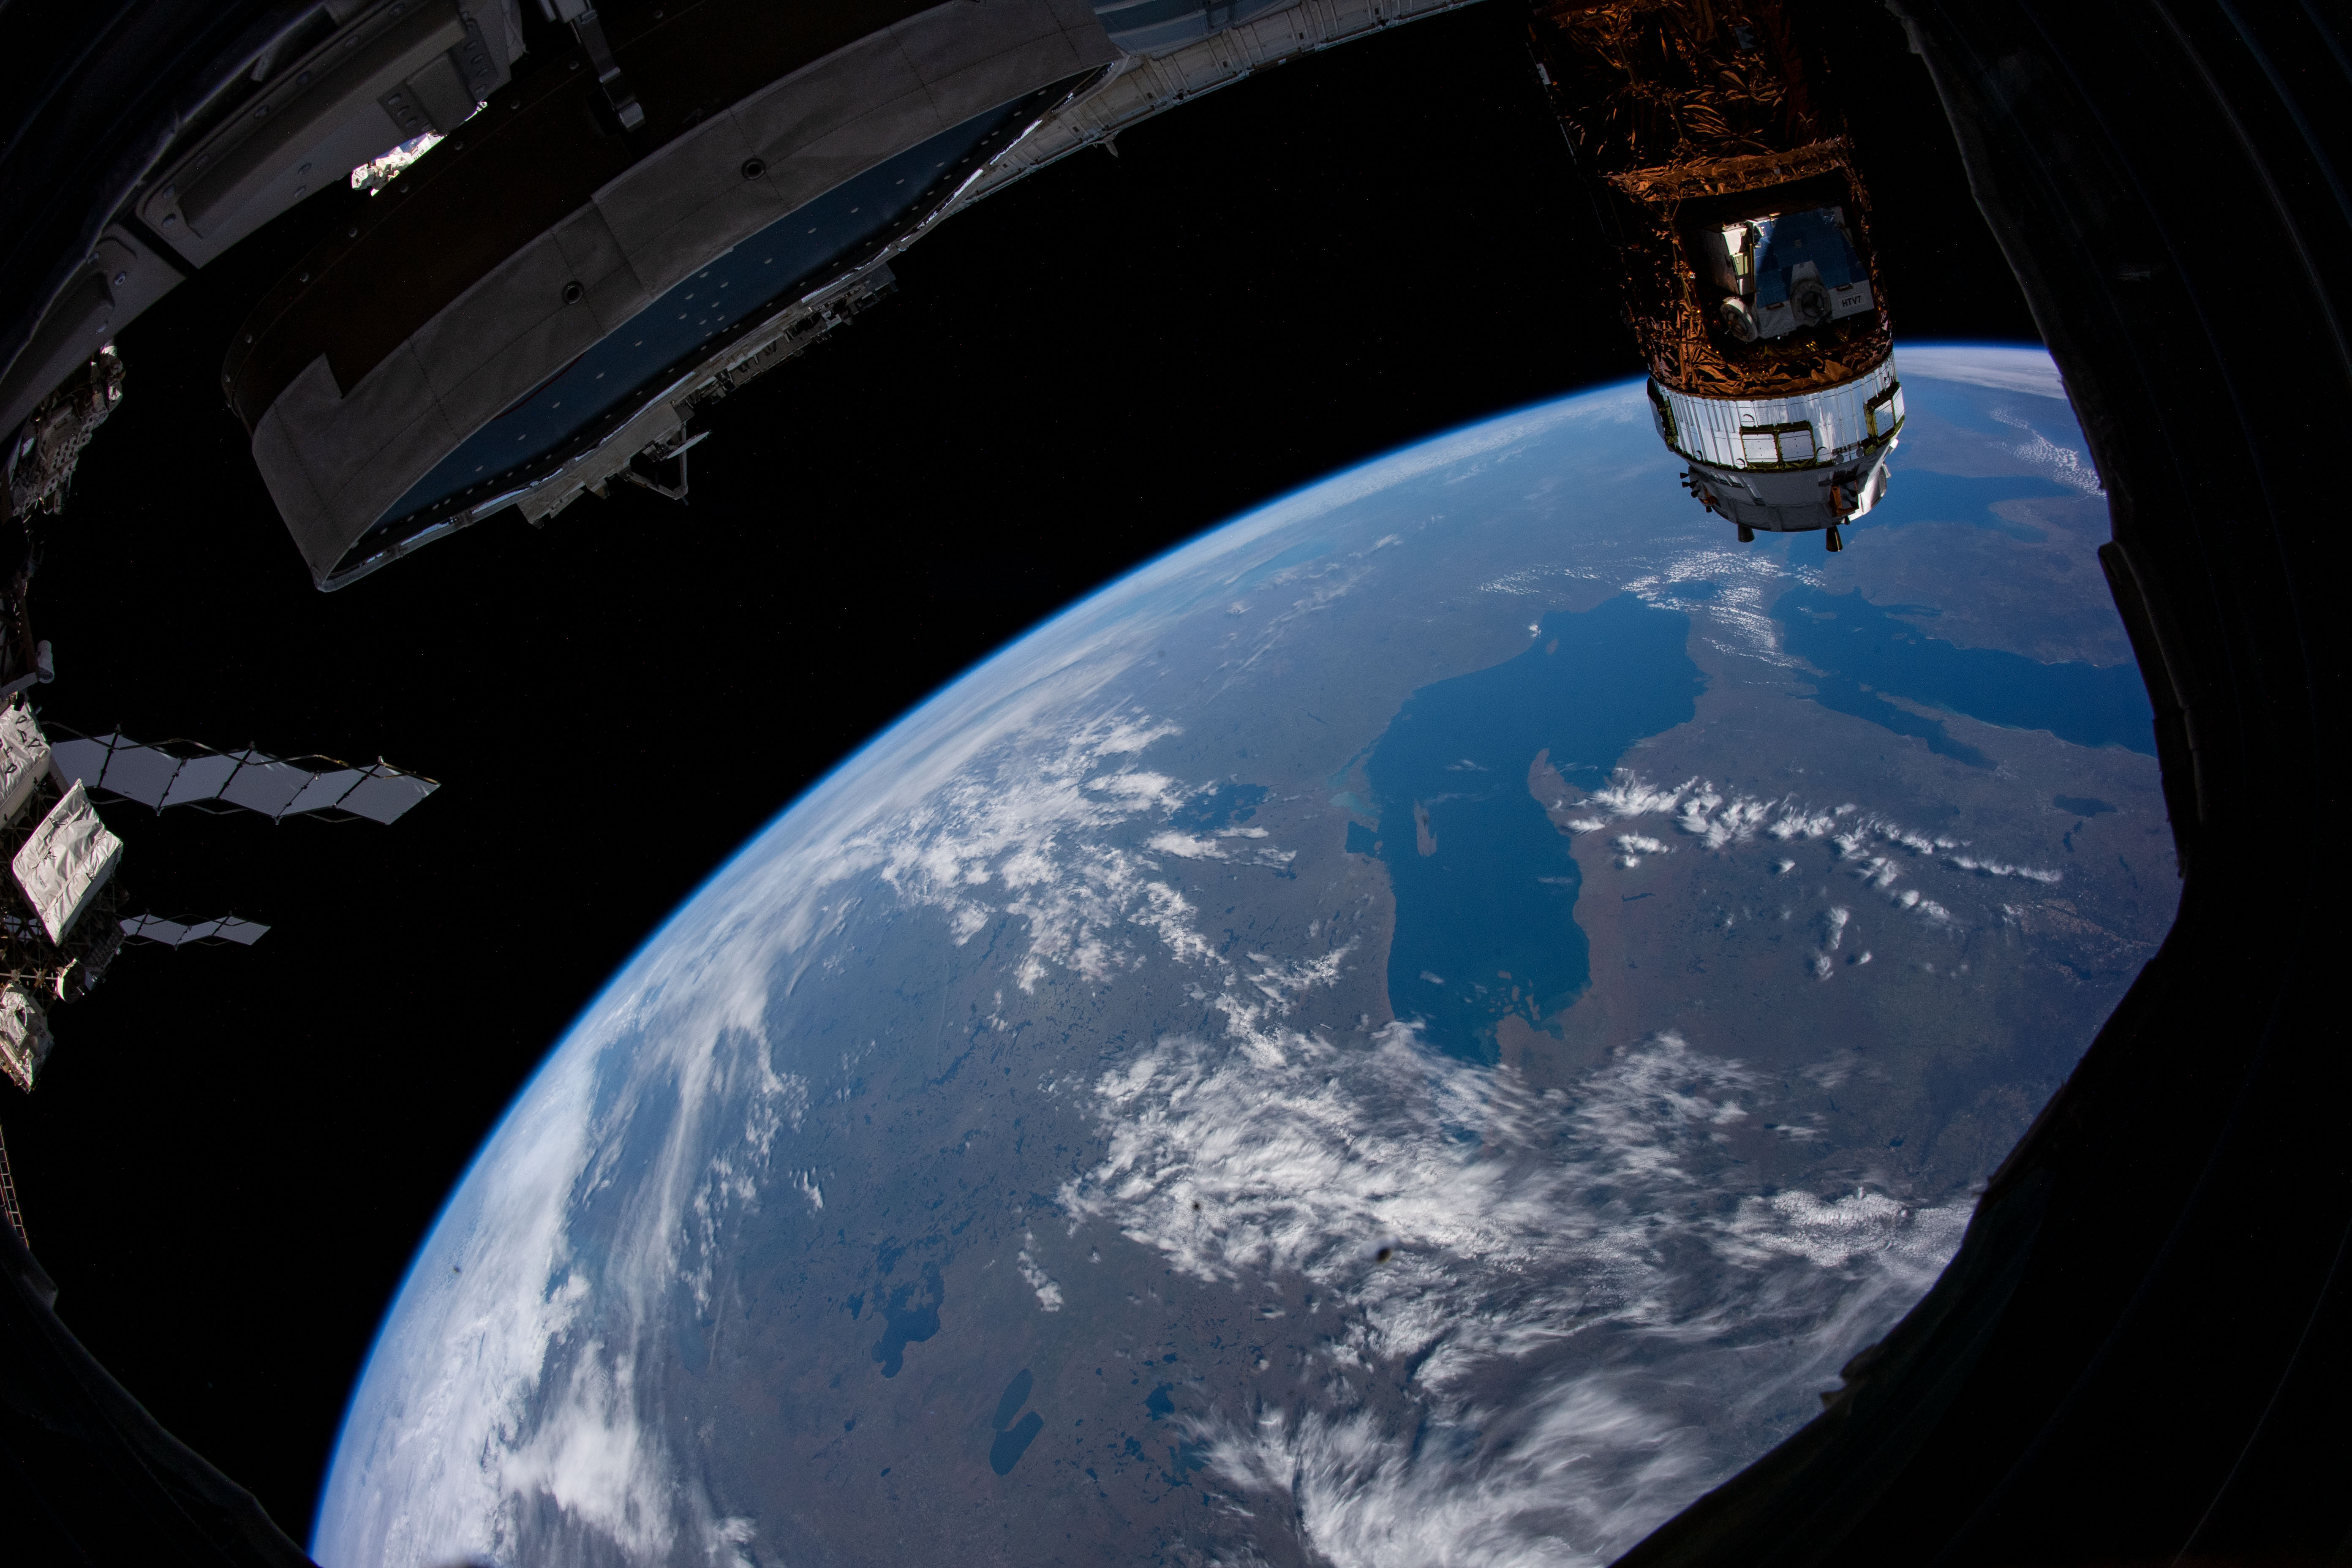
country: CANADA-O
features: CLOUDS, WABAKIMI PROVINCIAL PARK
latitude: 50.5
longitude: -88.0
